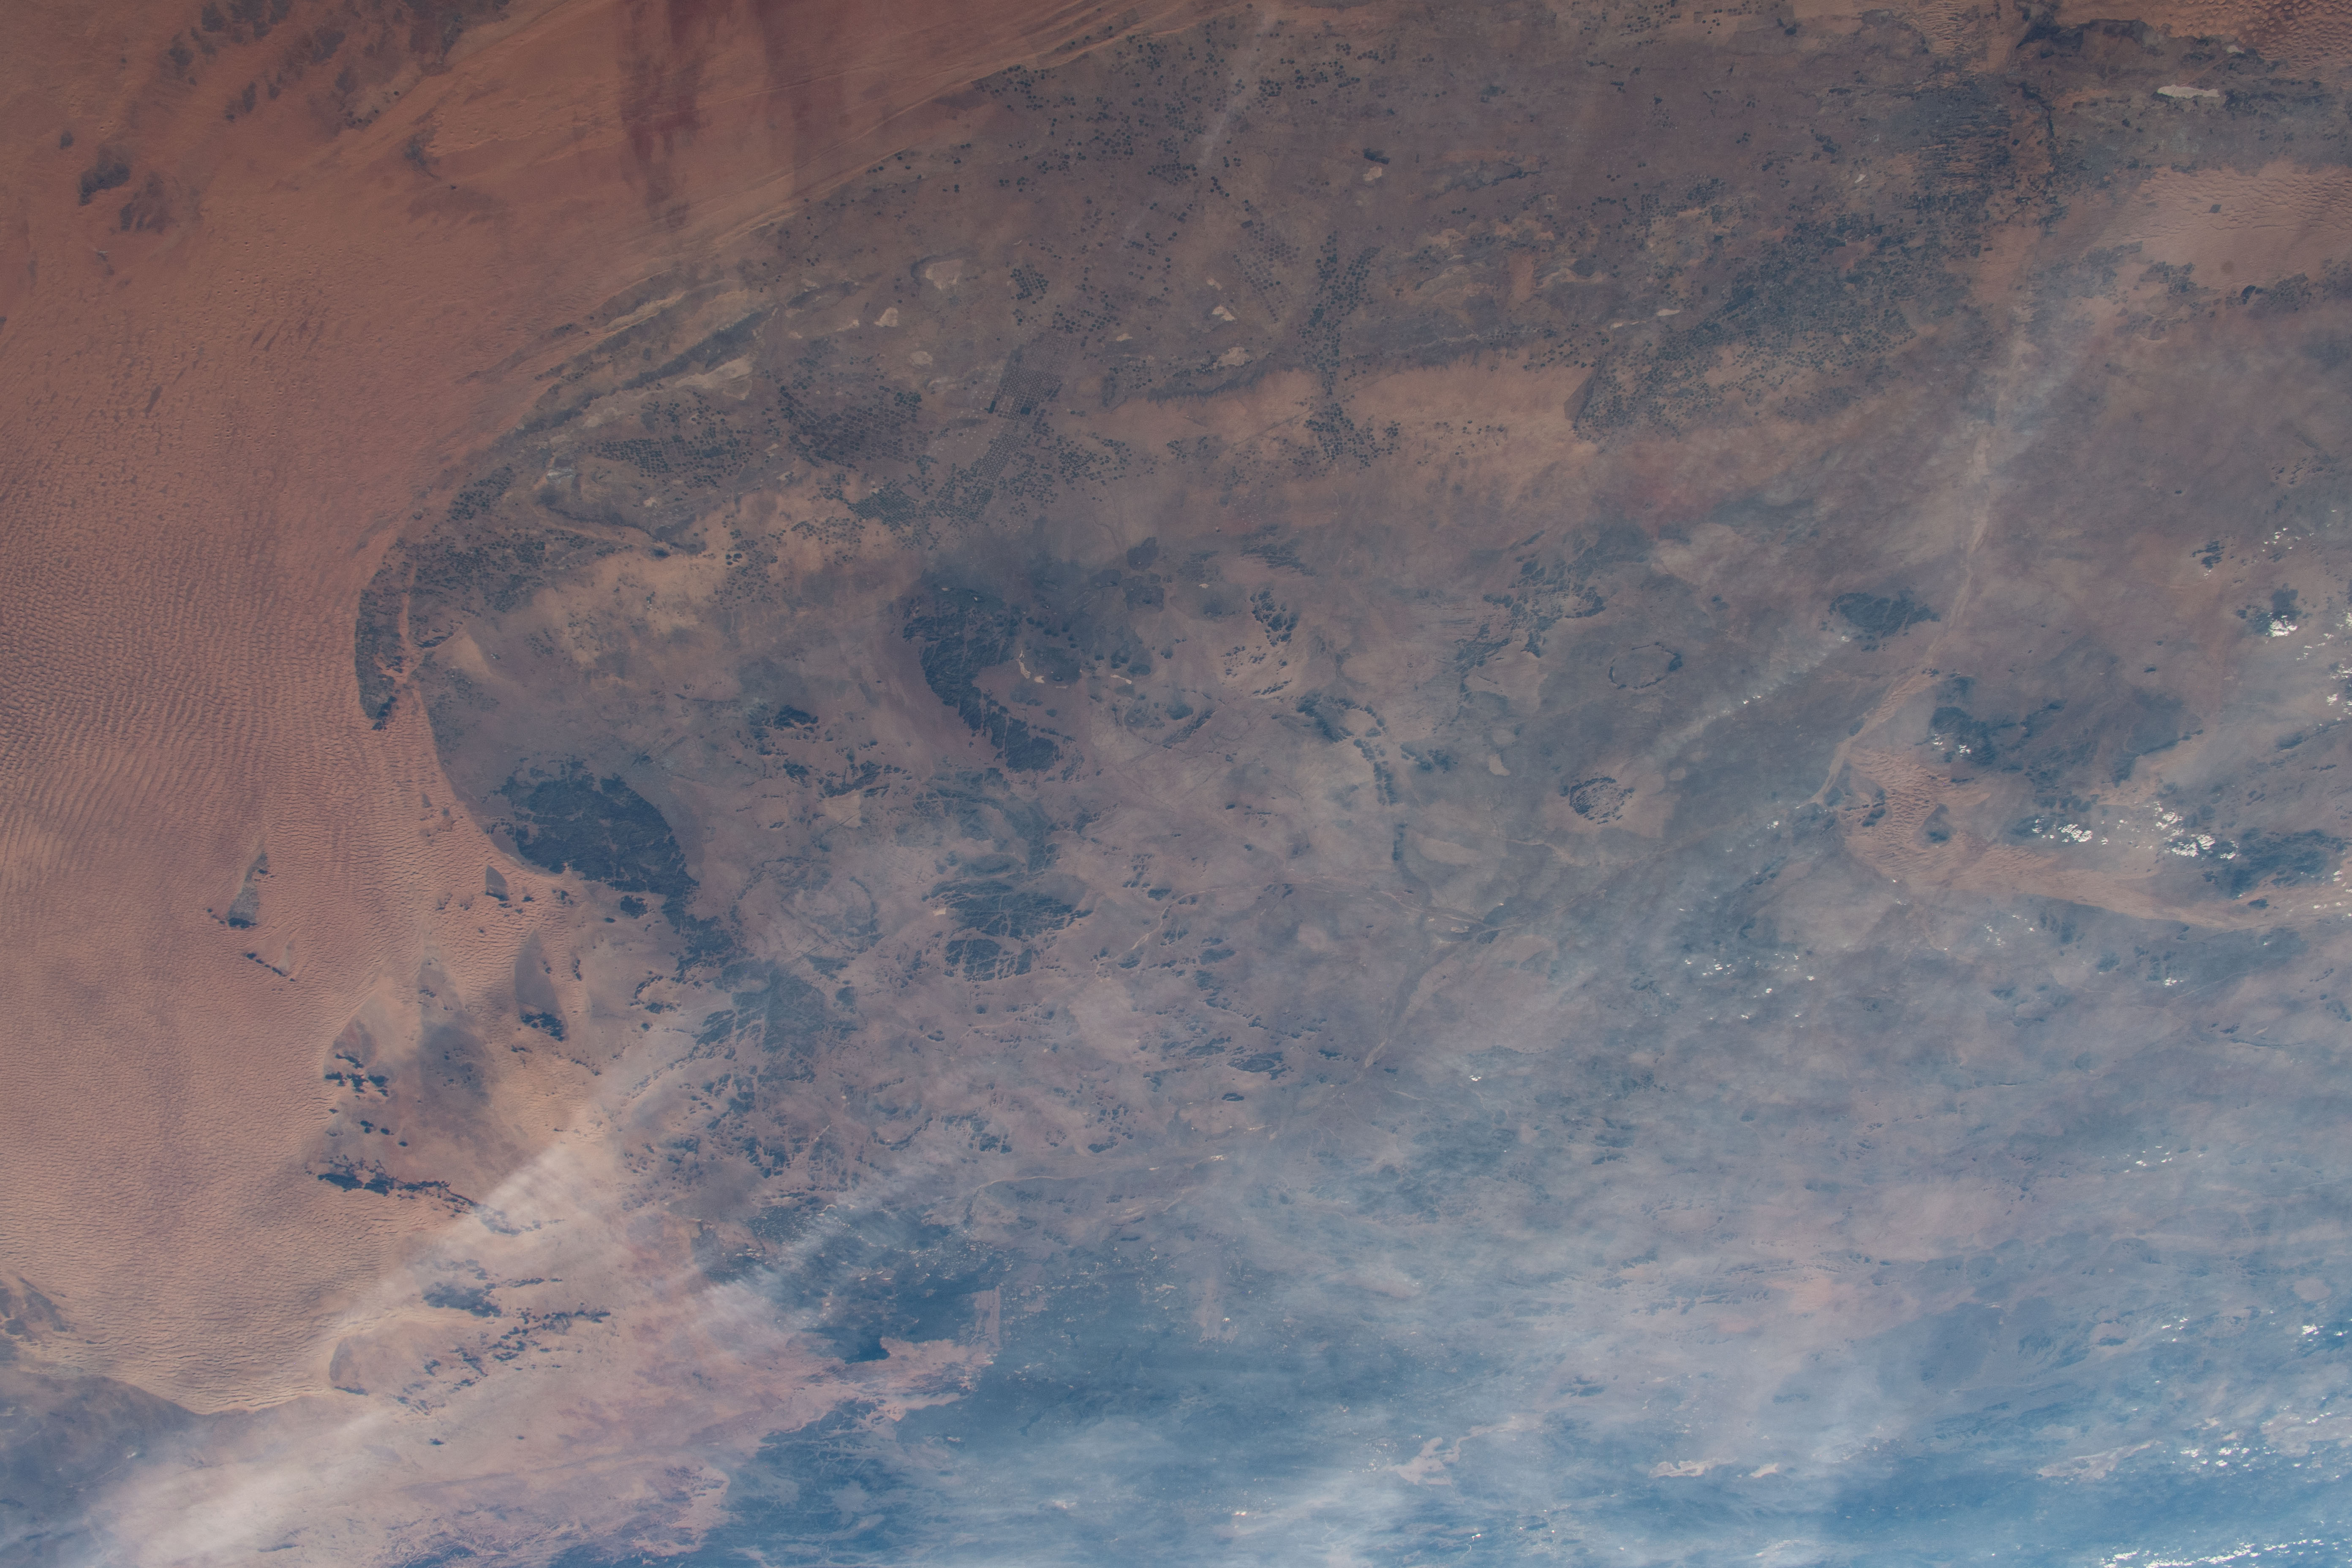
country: SAUDI ARABIA
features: AL QASSIM
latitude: 26.0
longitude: 42.5
